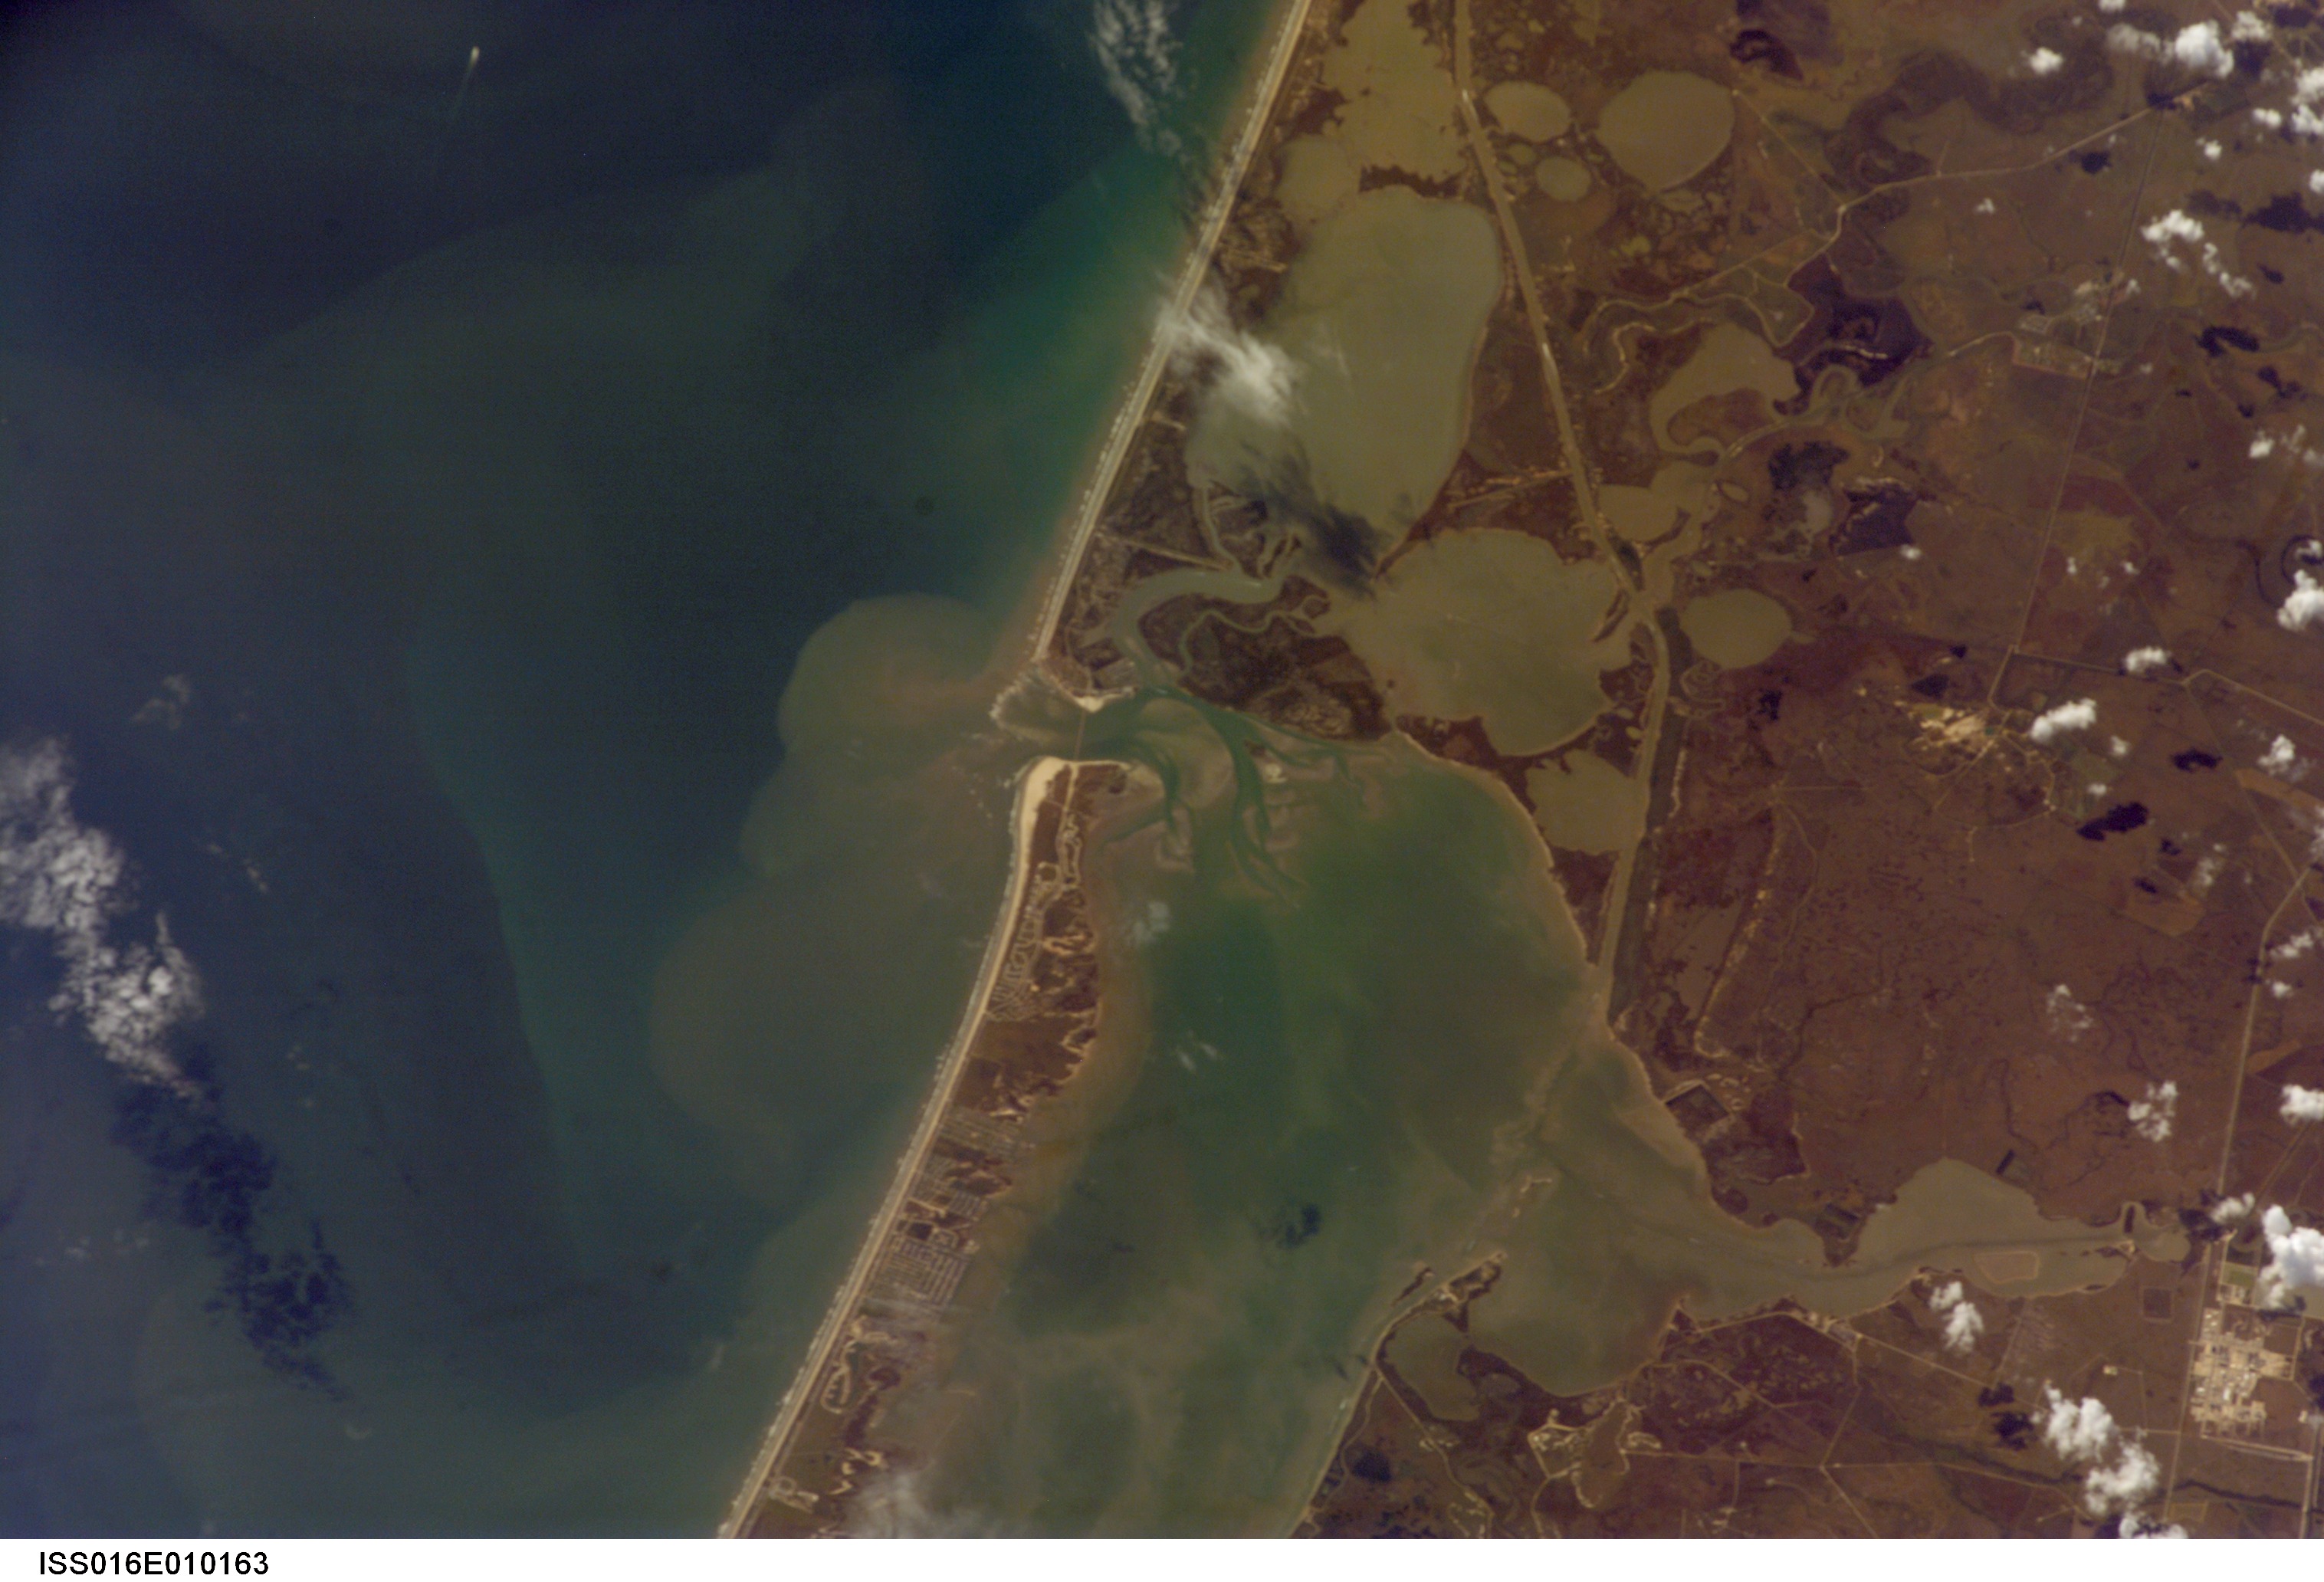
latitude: 29.0
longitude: -95.2
